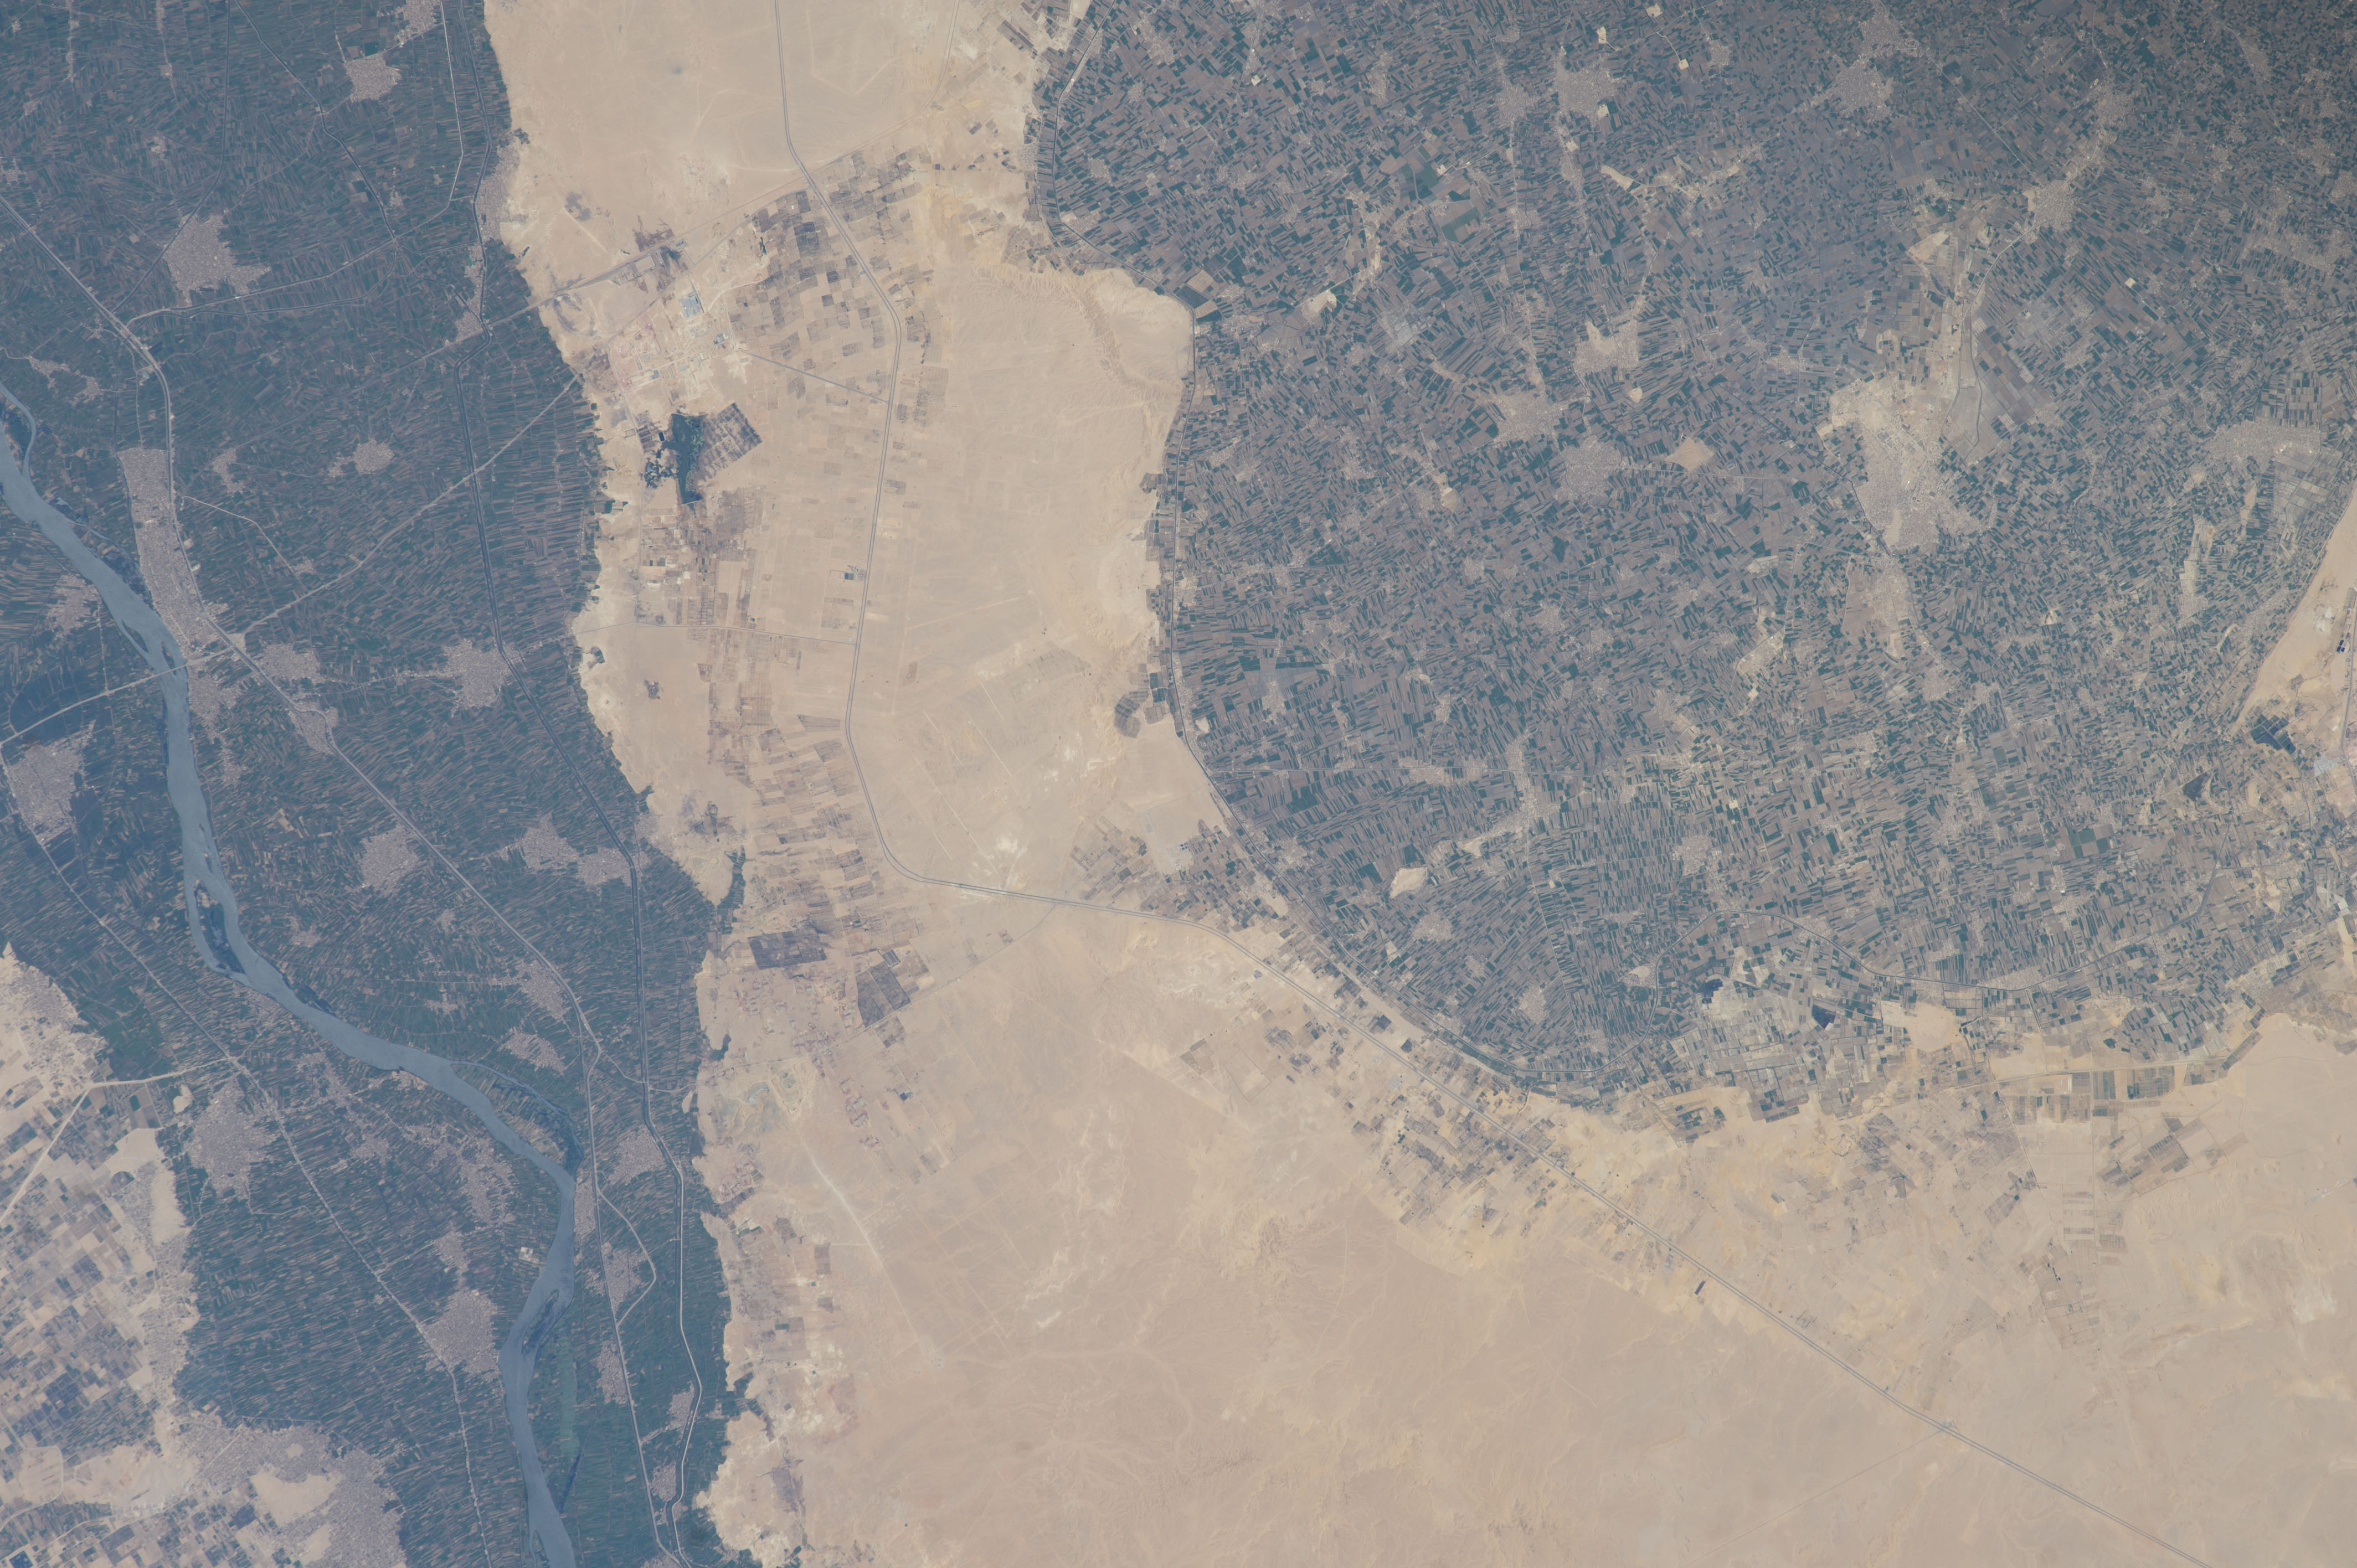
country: EGYPT
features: NILE RIVER, TAMIYYAH, EZBET EL-ASAL, NILE RIVER, MAYDUM, DESERT
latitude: 29.4
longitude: 31.1
